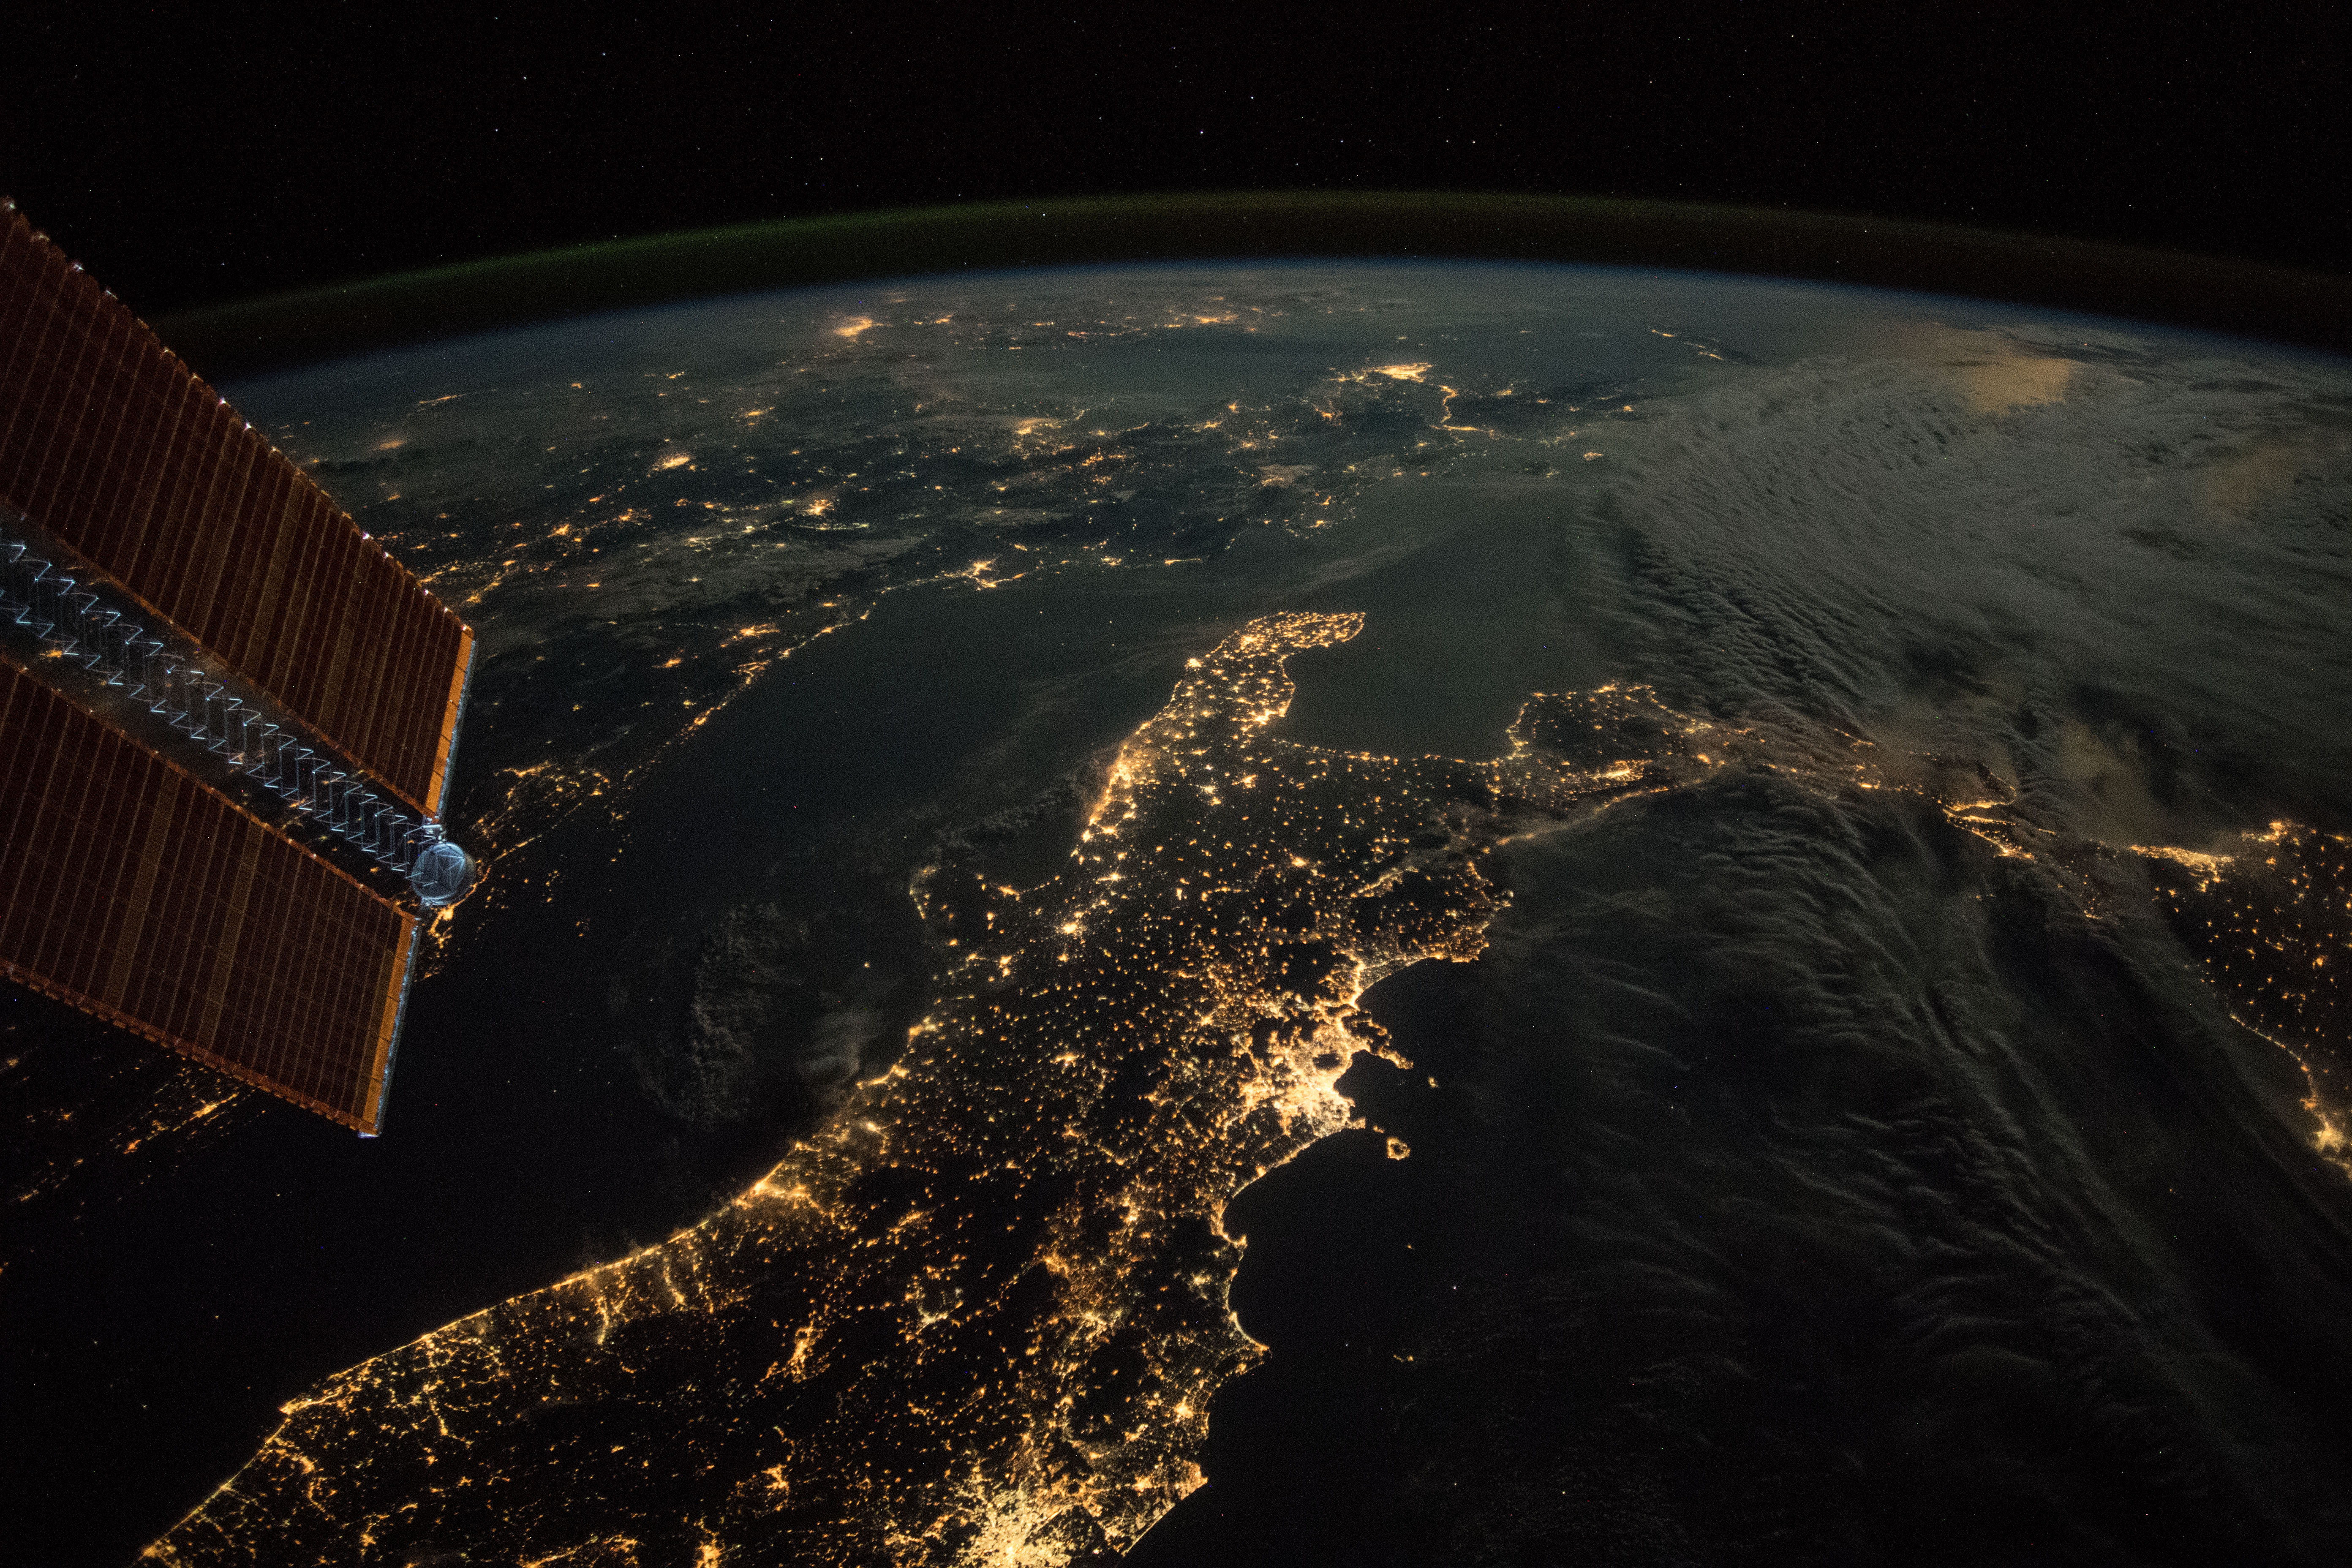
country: ITALY
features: ROME, NAPLES, BARI, TIRANA, CATANIA, PALERMO, ATHENS, ADRIATIC SEA, IONIAN SEA, TYRRHENIAN SEA, MEDITERRANEAN SEA, NIGHT, EARTH LIMB
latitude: 40.8
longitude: 16.7
